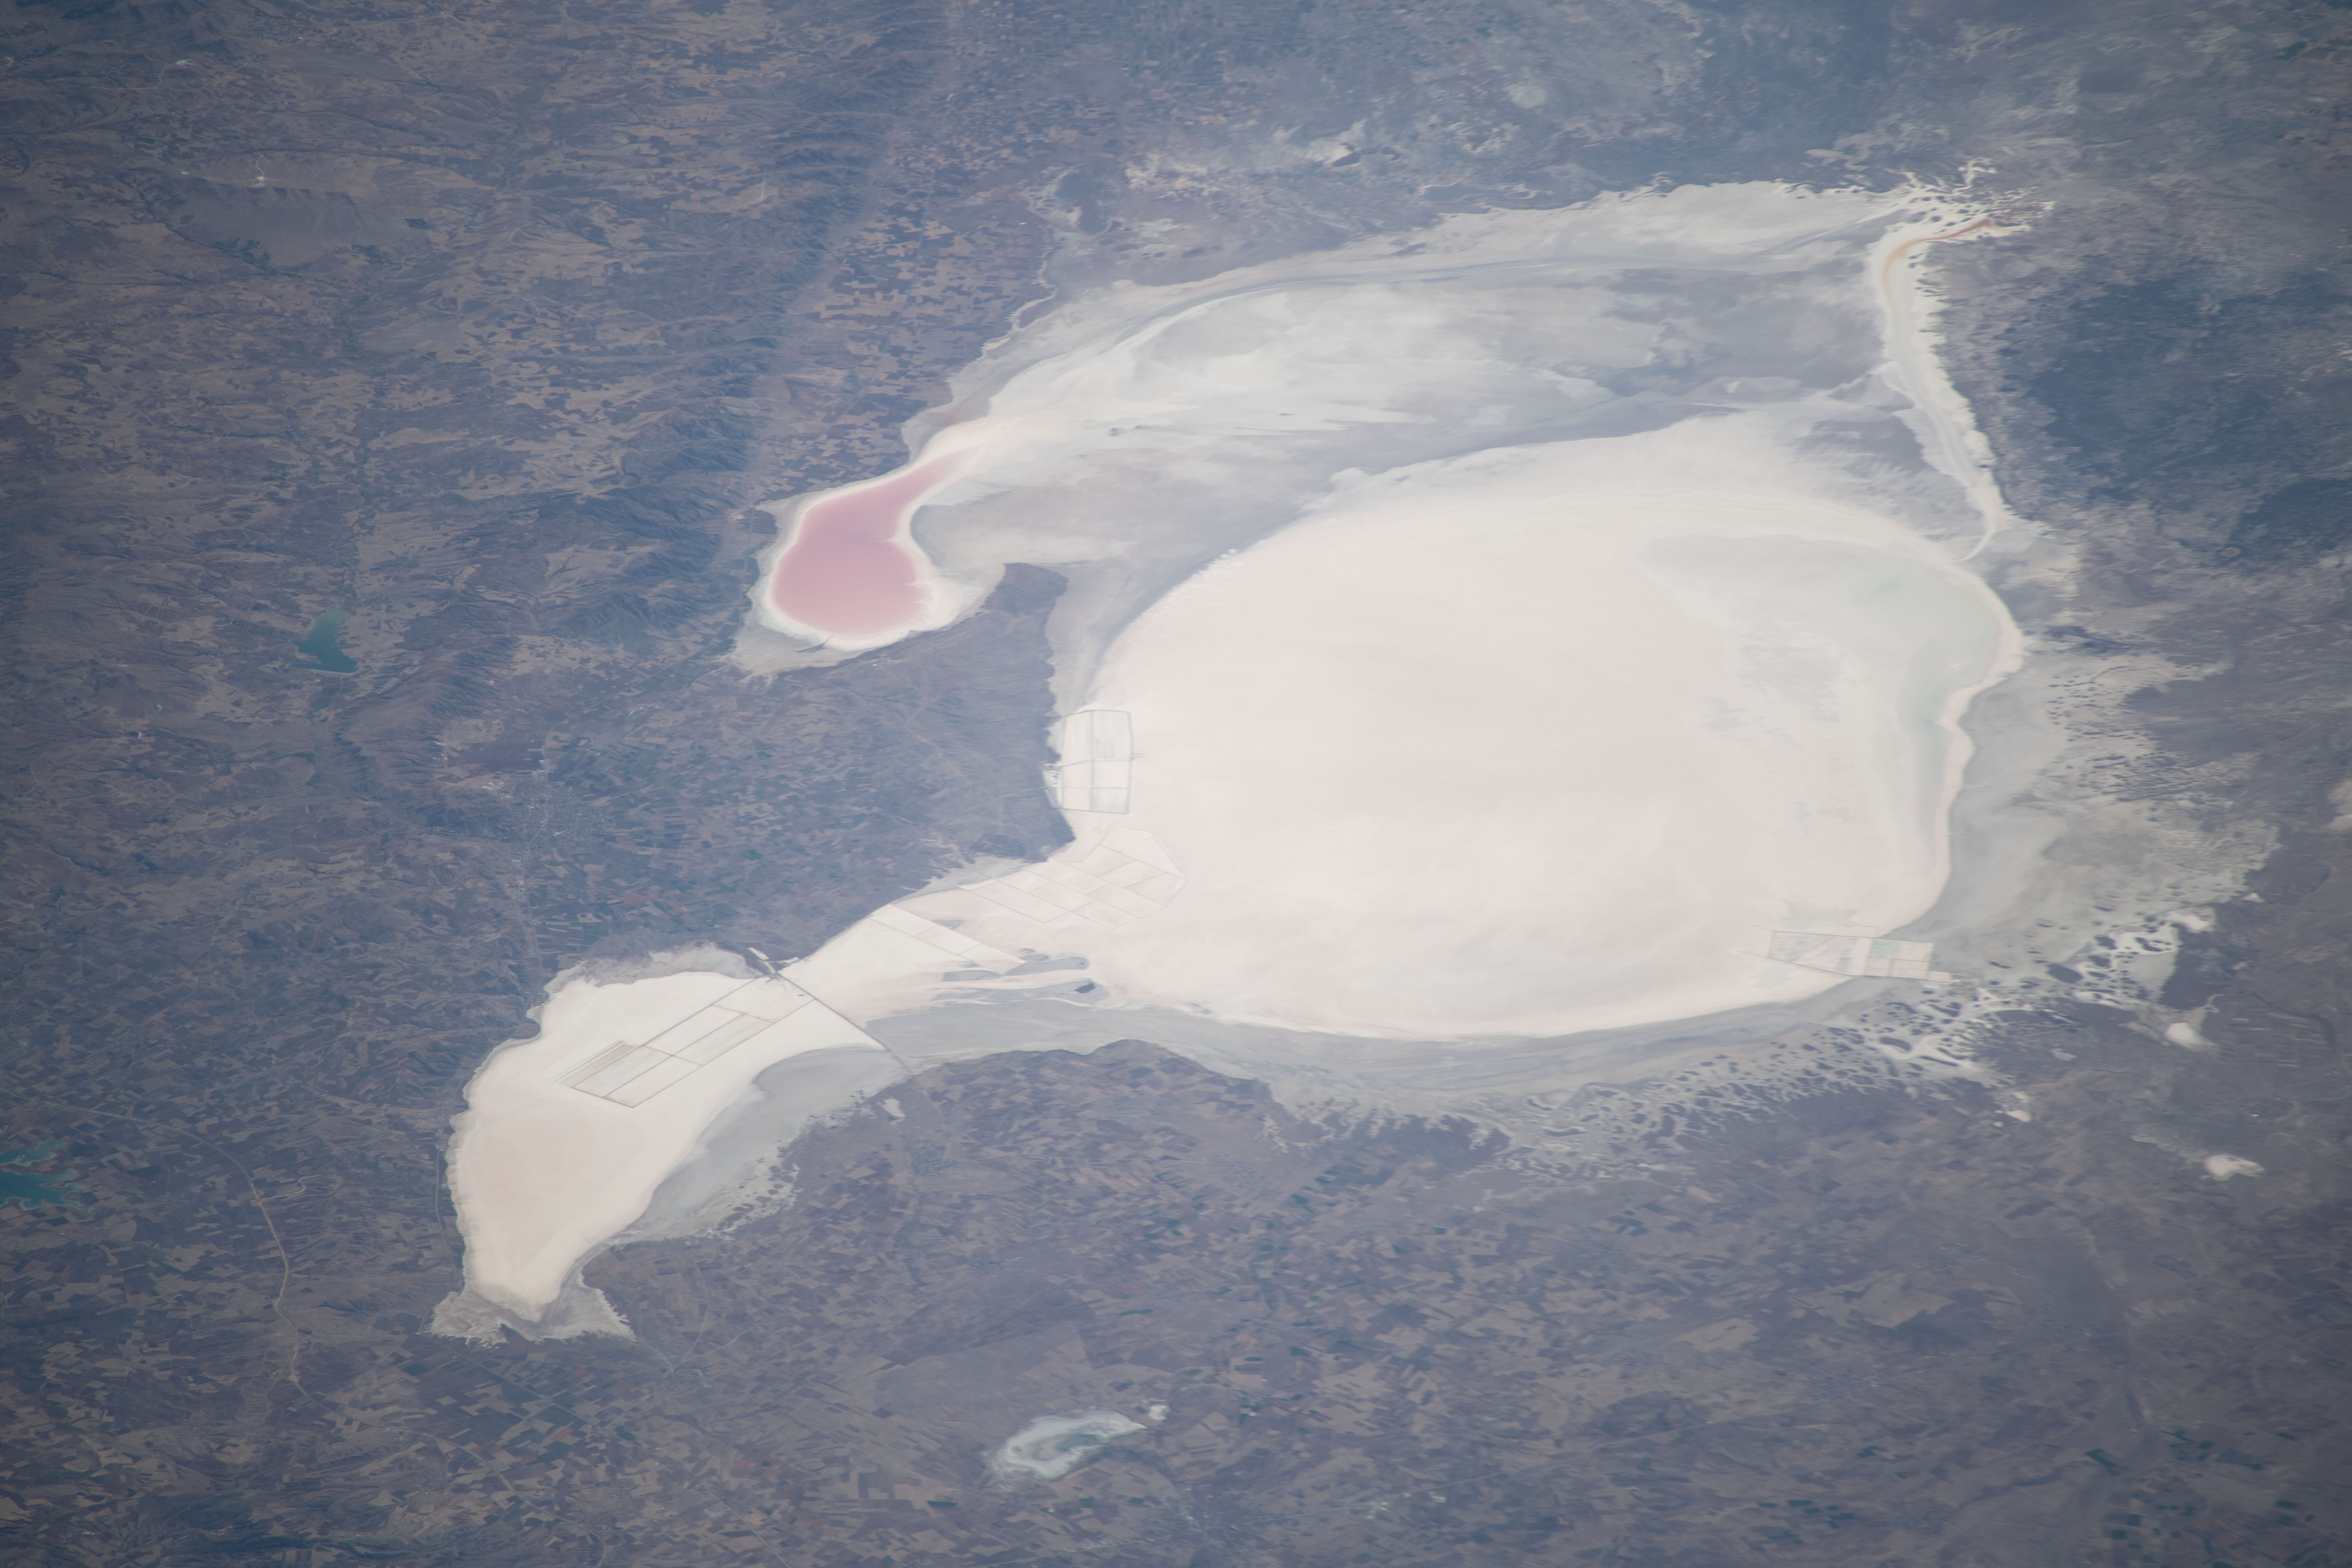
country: TURKEY
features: TUZ GOLU
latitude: 38.8
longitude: 33.4
